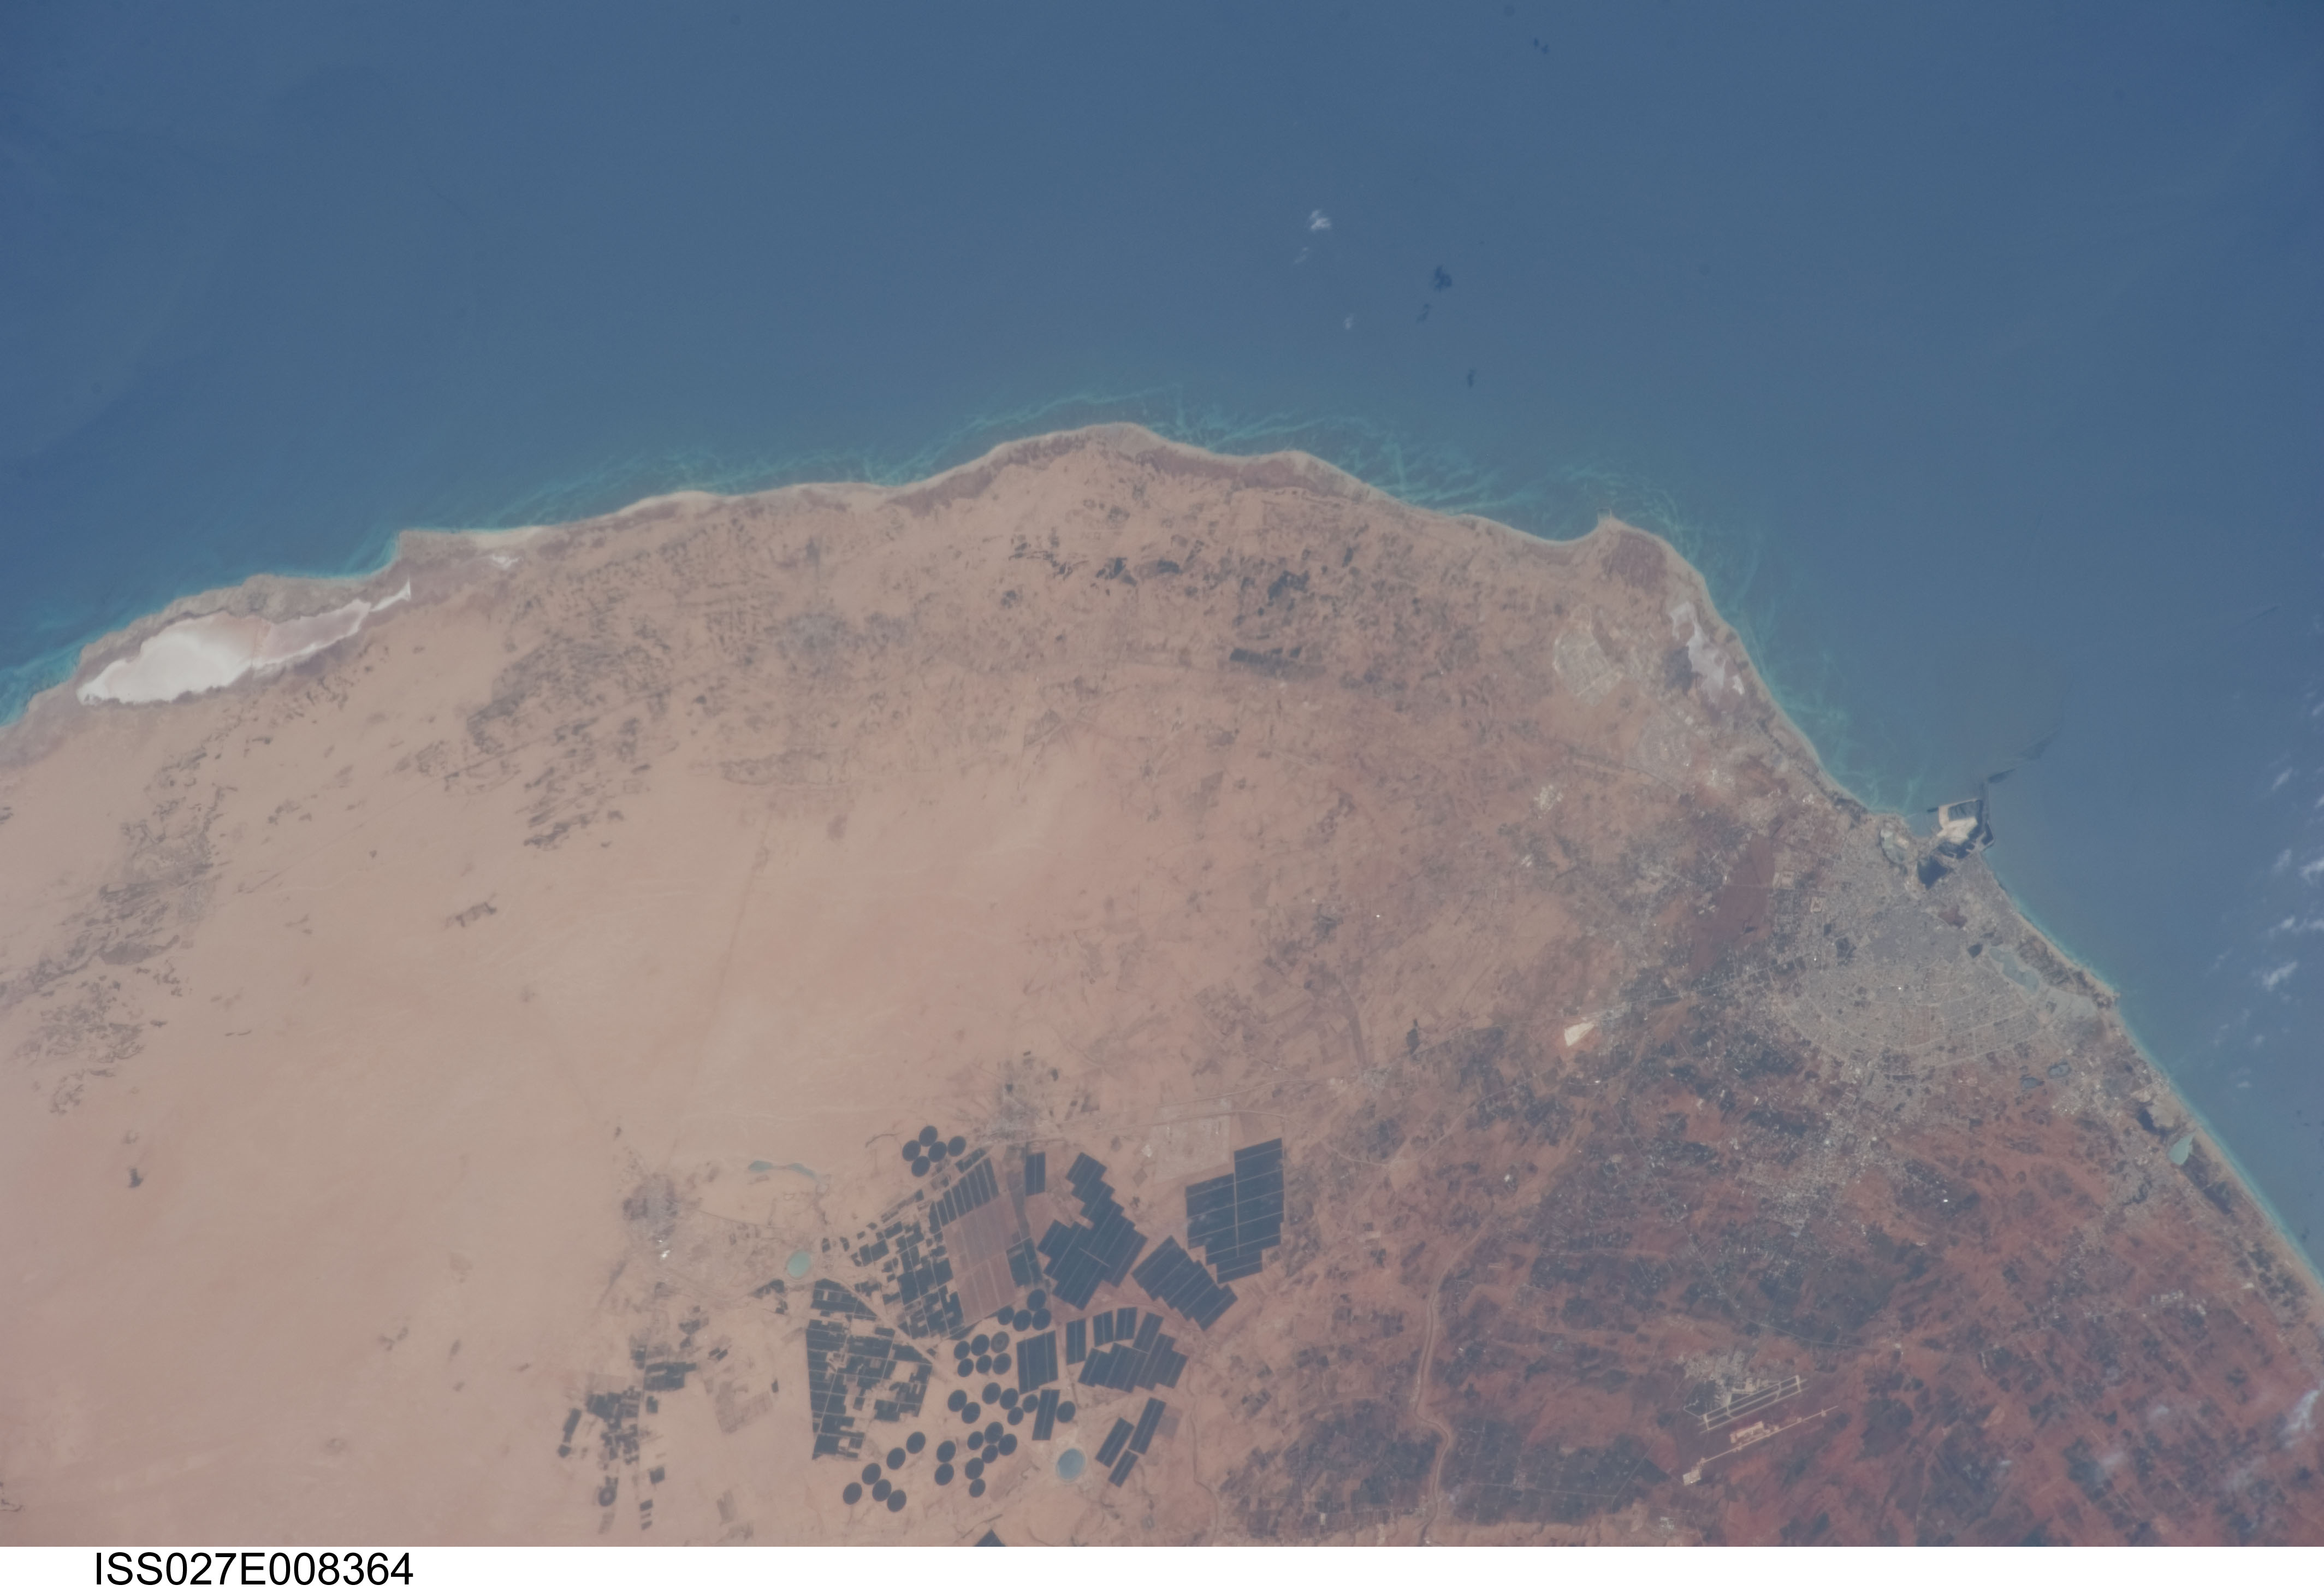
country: LIBYA
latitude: 31.8
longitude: 20.1
